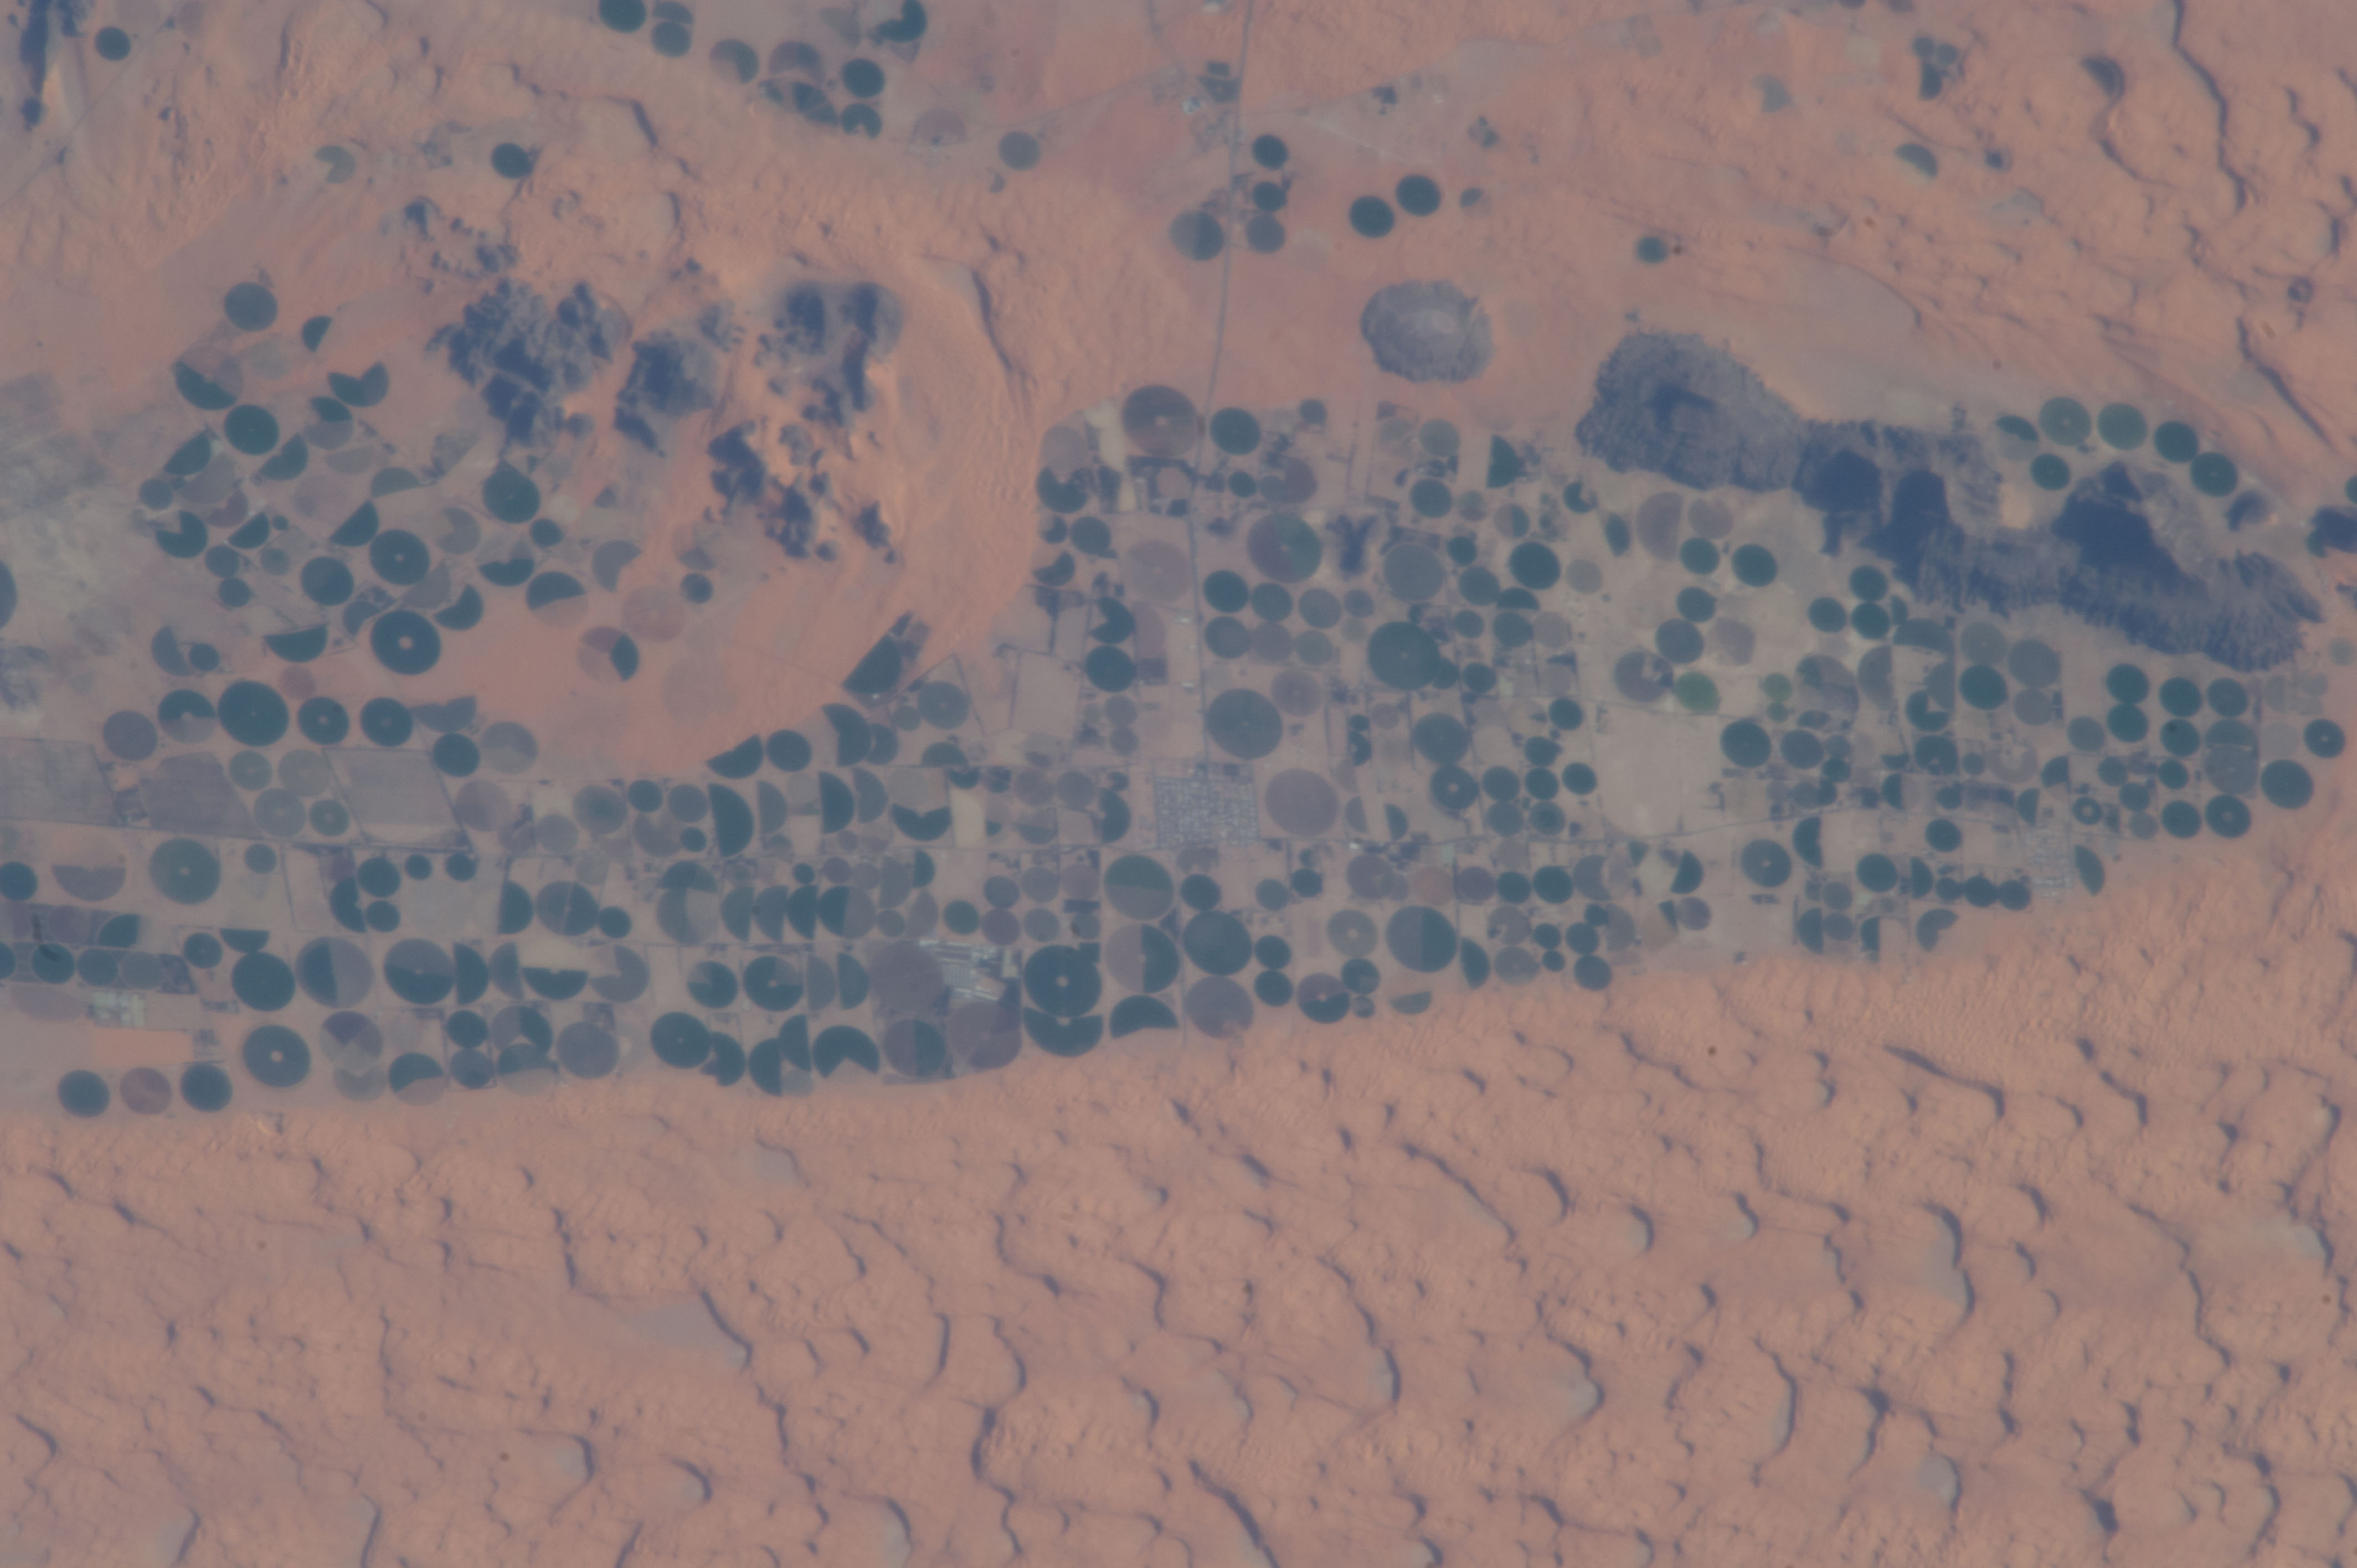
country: SAUDI ARABIA
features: AL KHITAH,SAUDI ARABIA: AL KHITAH, IRRIGATED AGR, DESERT,OUTSKIRTS OF HAIL, SAUDI ARABIA,AL KHITAH, SAUDI ARABIA,AL KHITAH, SAUDI ARABIA, ASIA,SAUDI ARABIA, IRRIGATED FIELDS,CY. AL KHITAH, AGR., SAUDI ARABIA,AL KHITAH,AL KHITAH, SAUDI ARABIA
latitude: 28.0
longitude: 41.7
